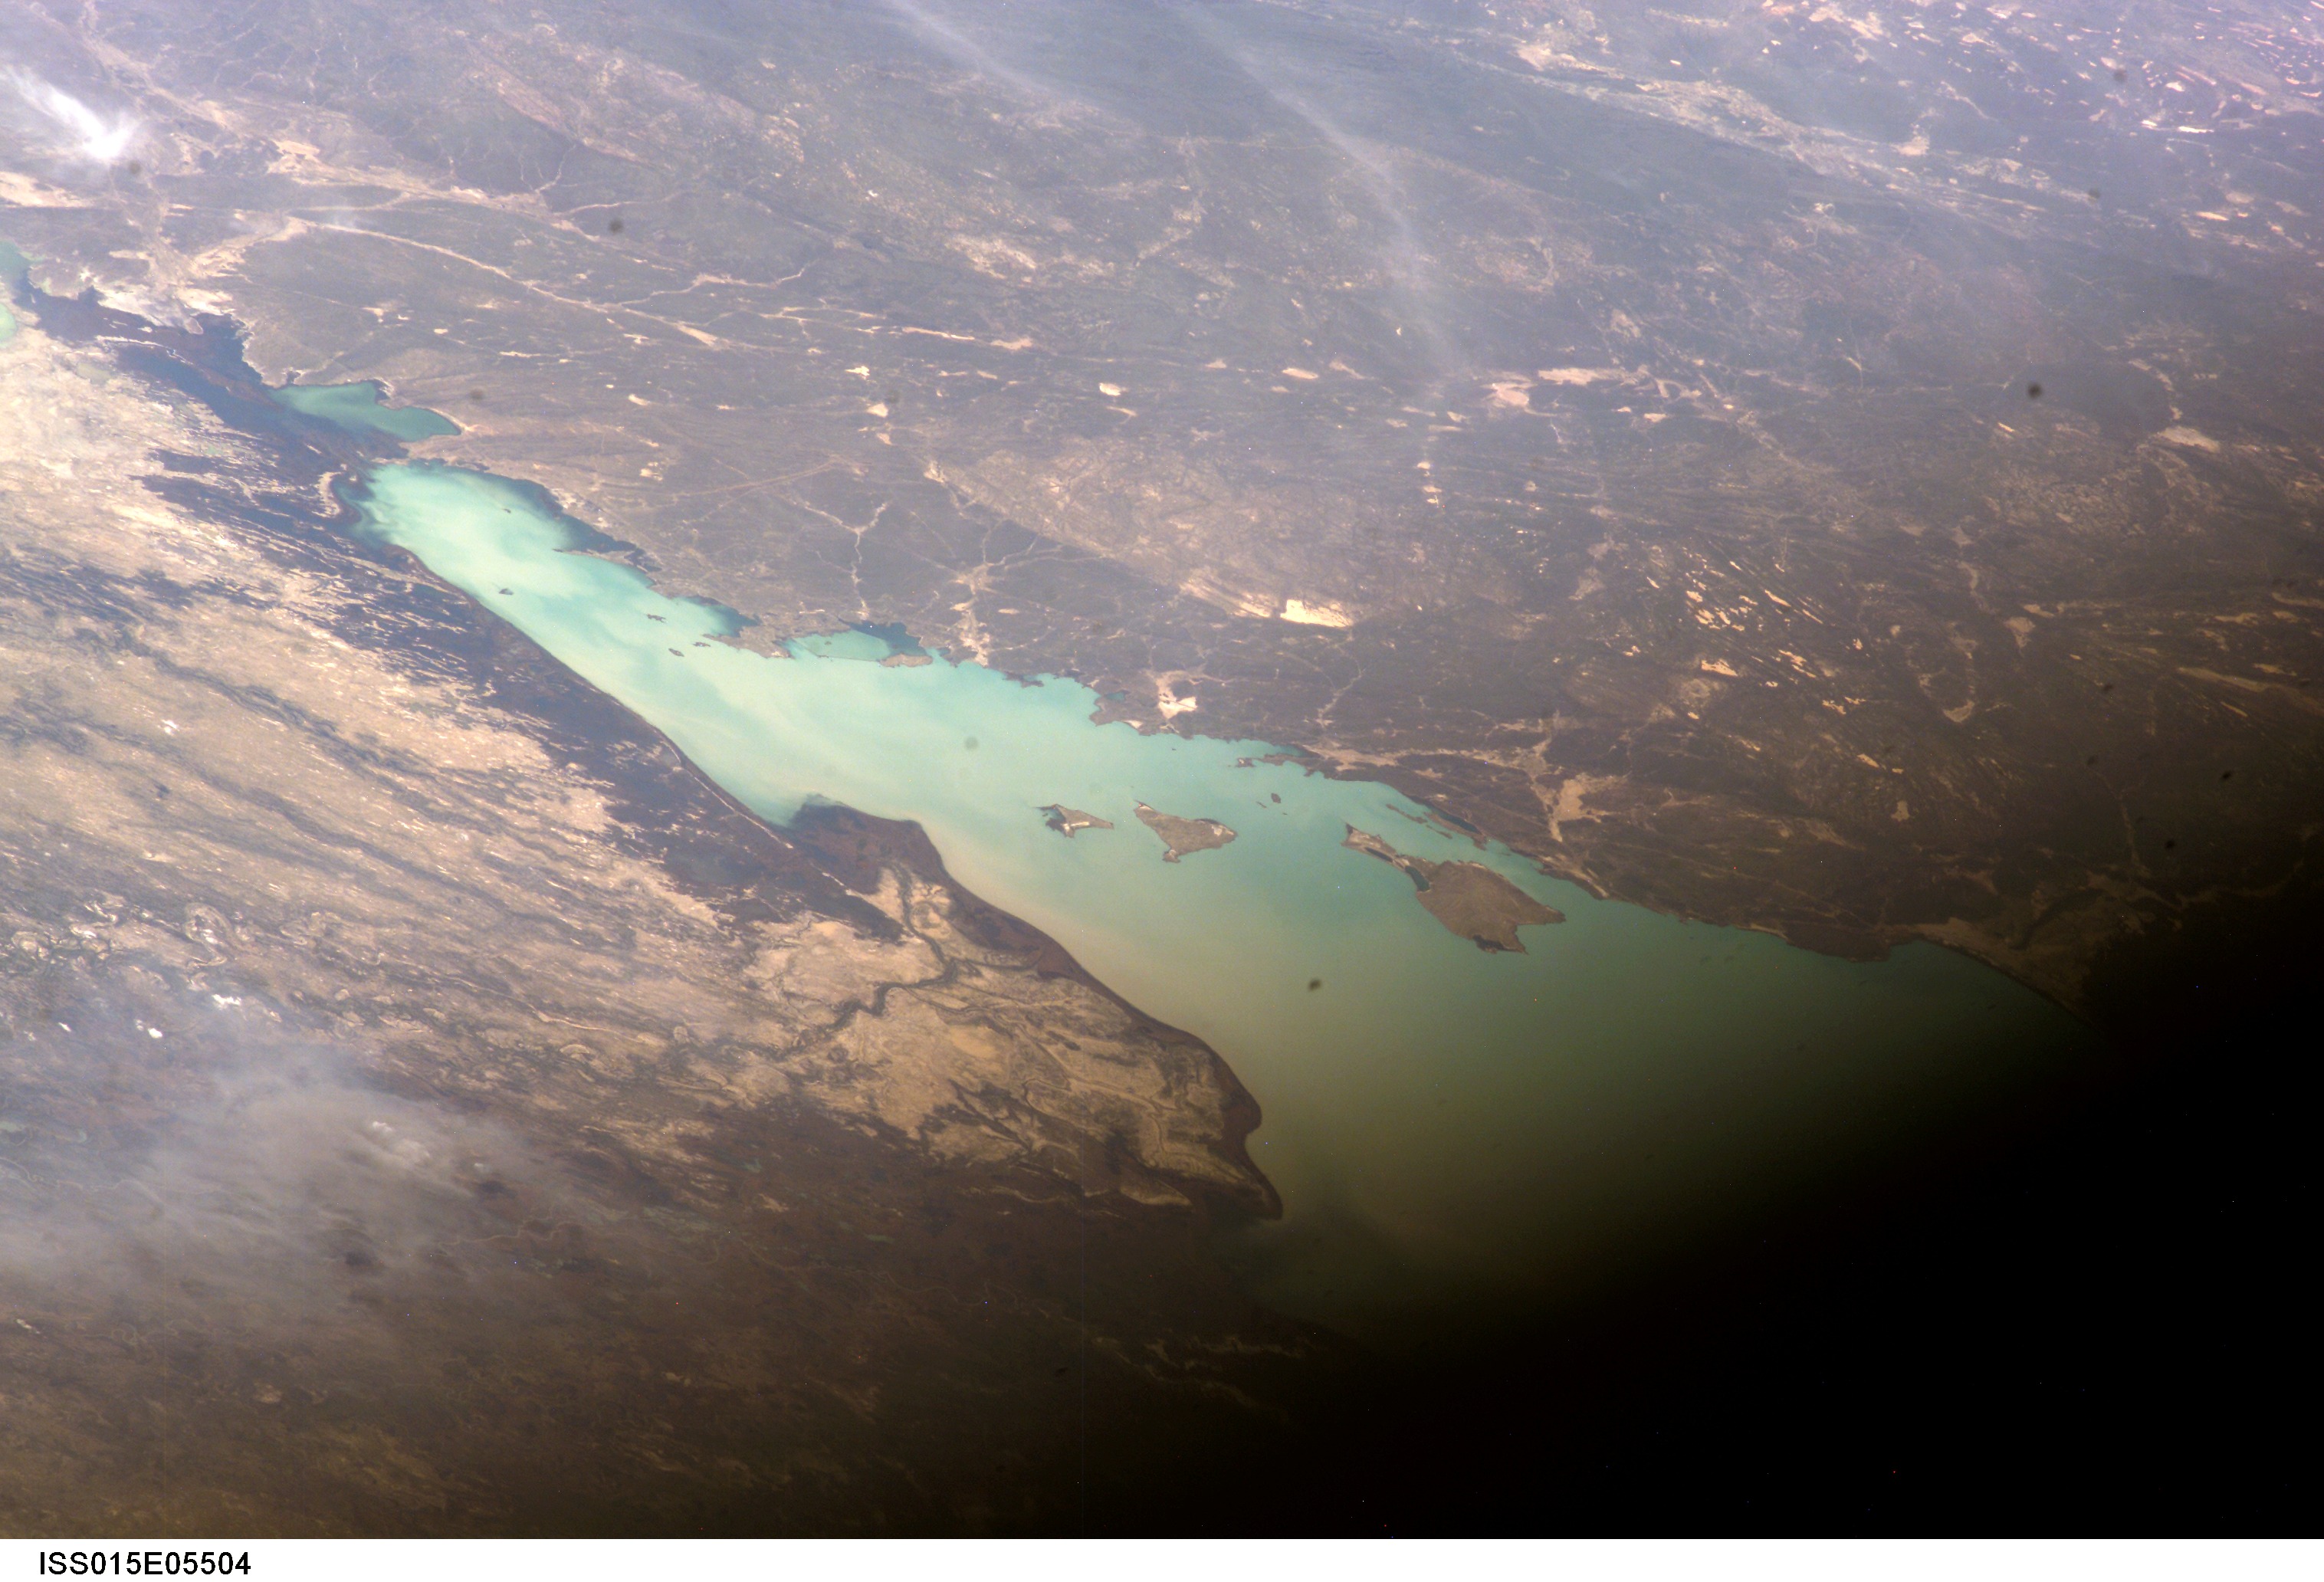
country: KAZAKHSTAN
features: L. BALKHASH, PARTIAL FRAME
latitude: 45.5
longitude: 74.0
